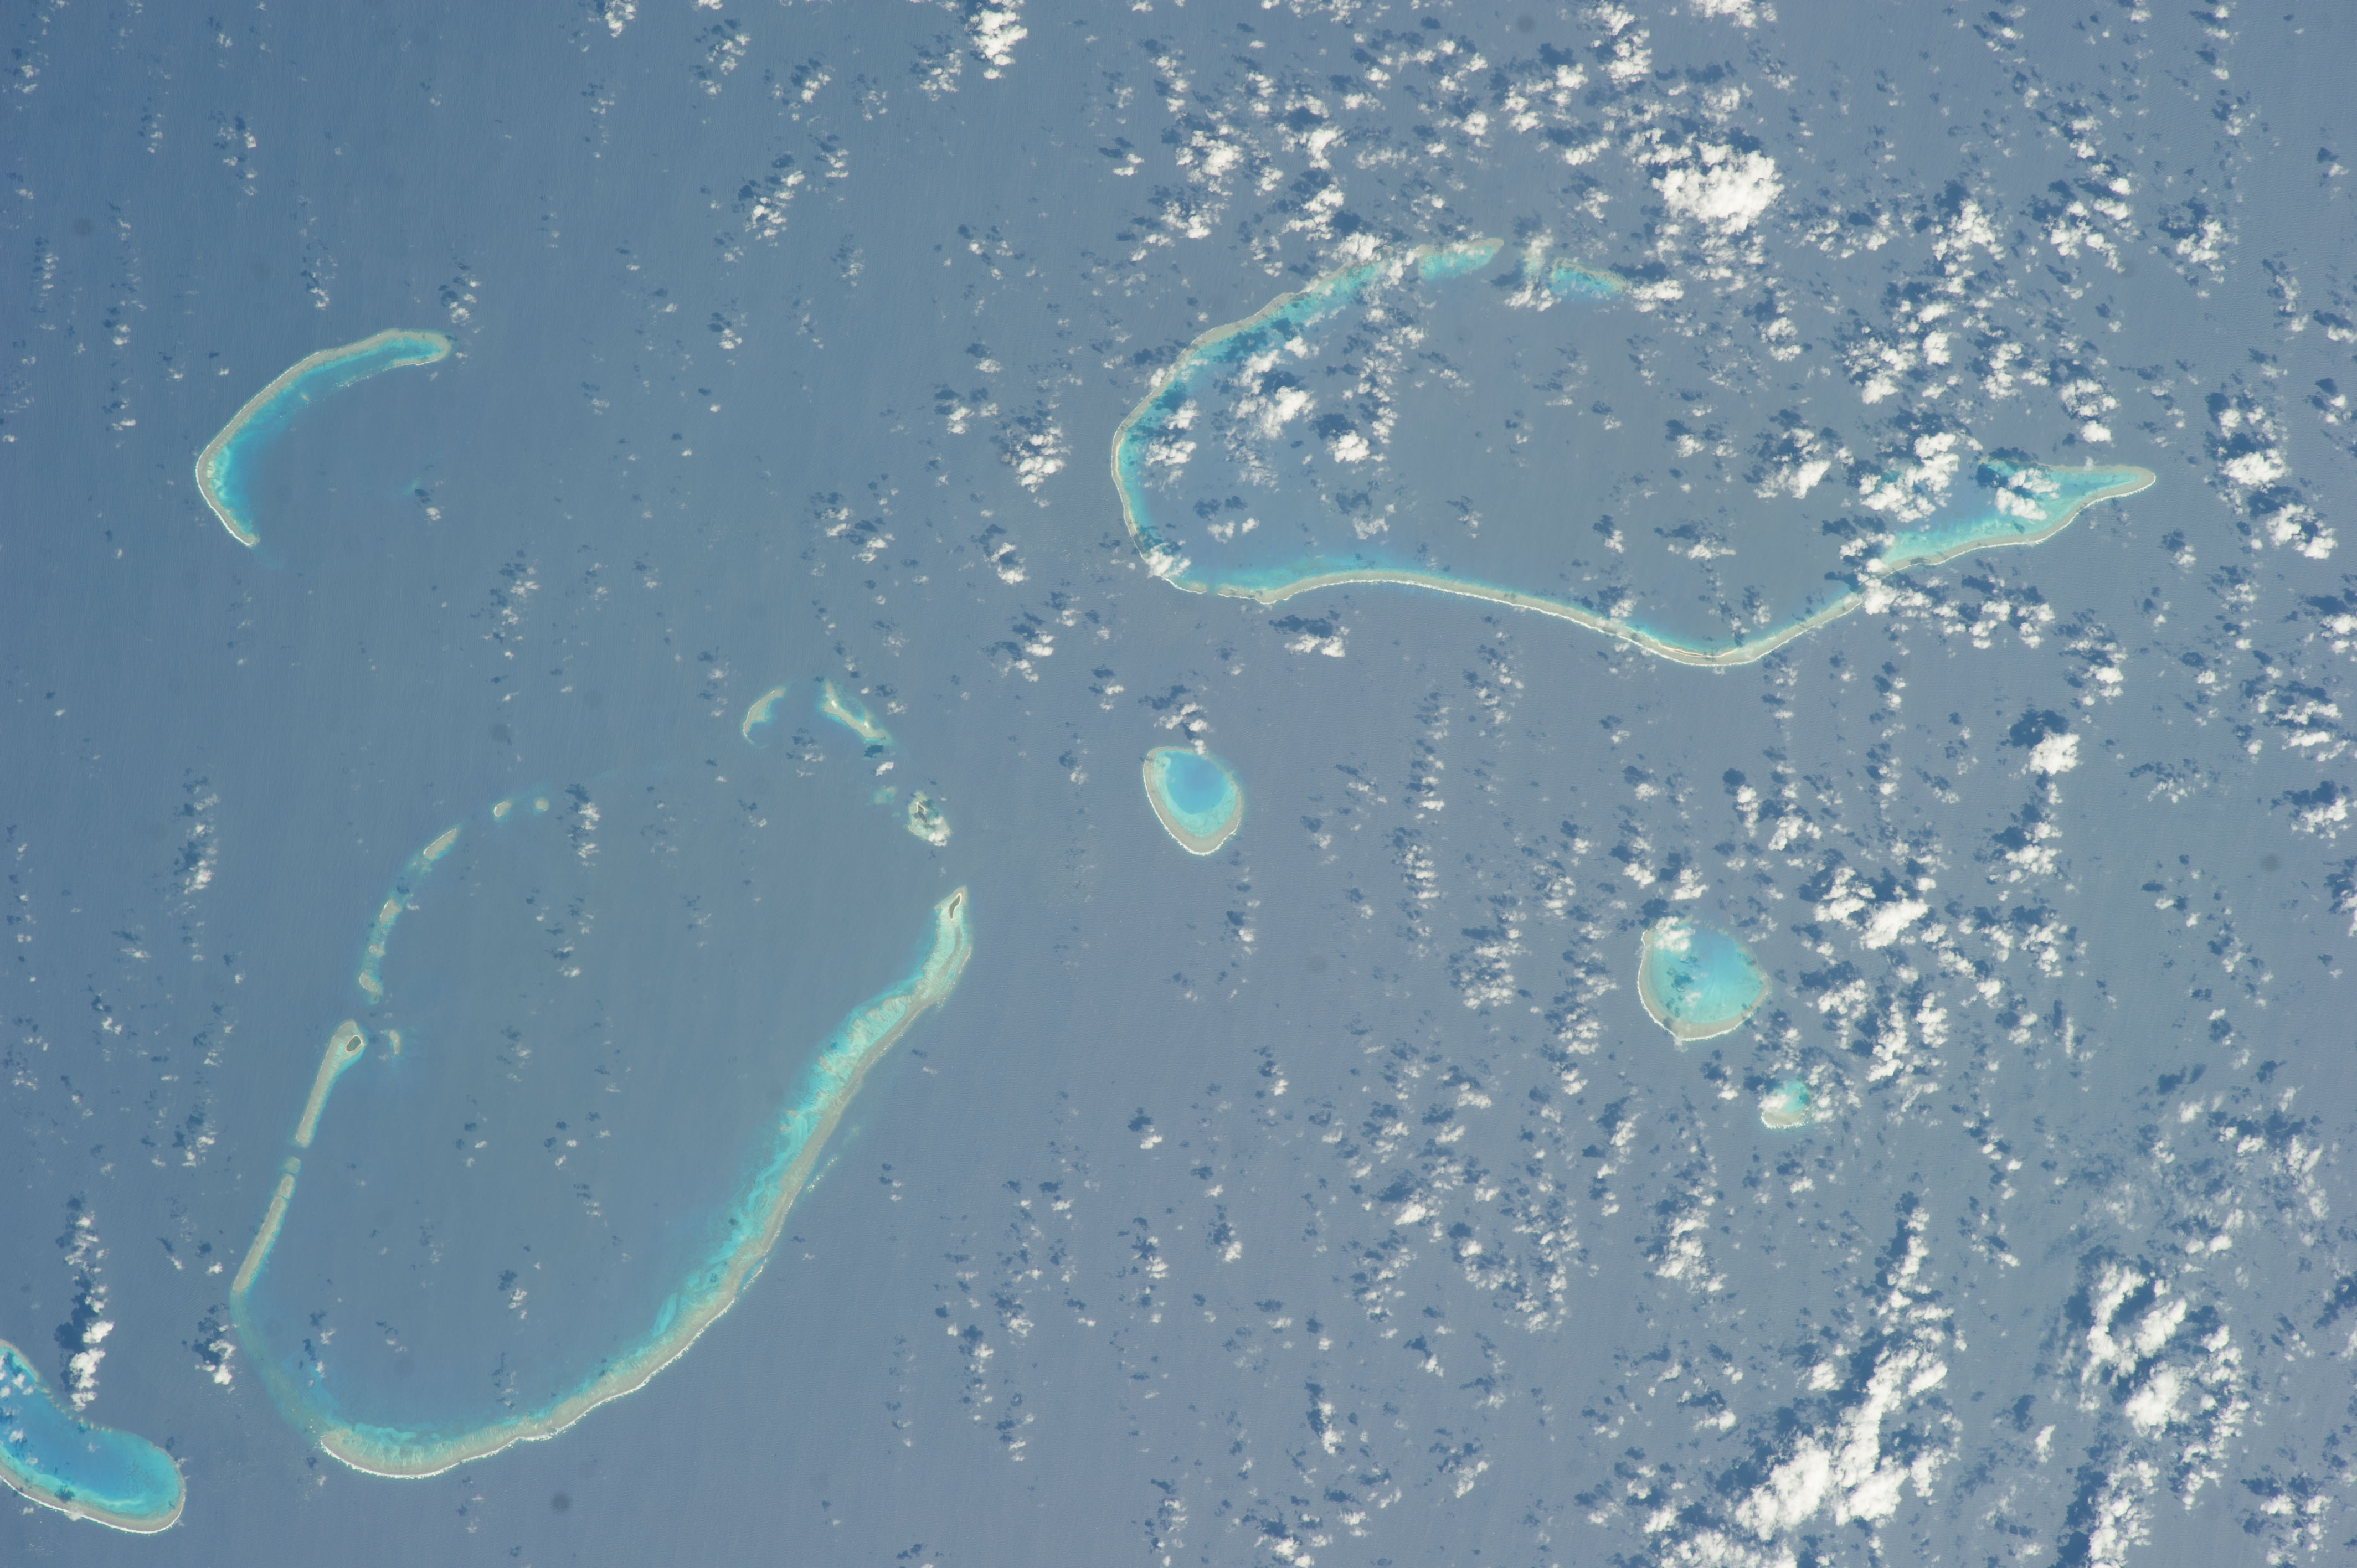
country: CORAL SEA
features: CORAL SEA, ARCHIPELAGO
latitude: -18.3
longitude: 163.0
